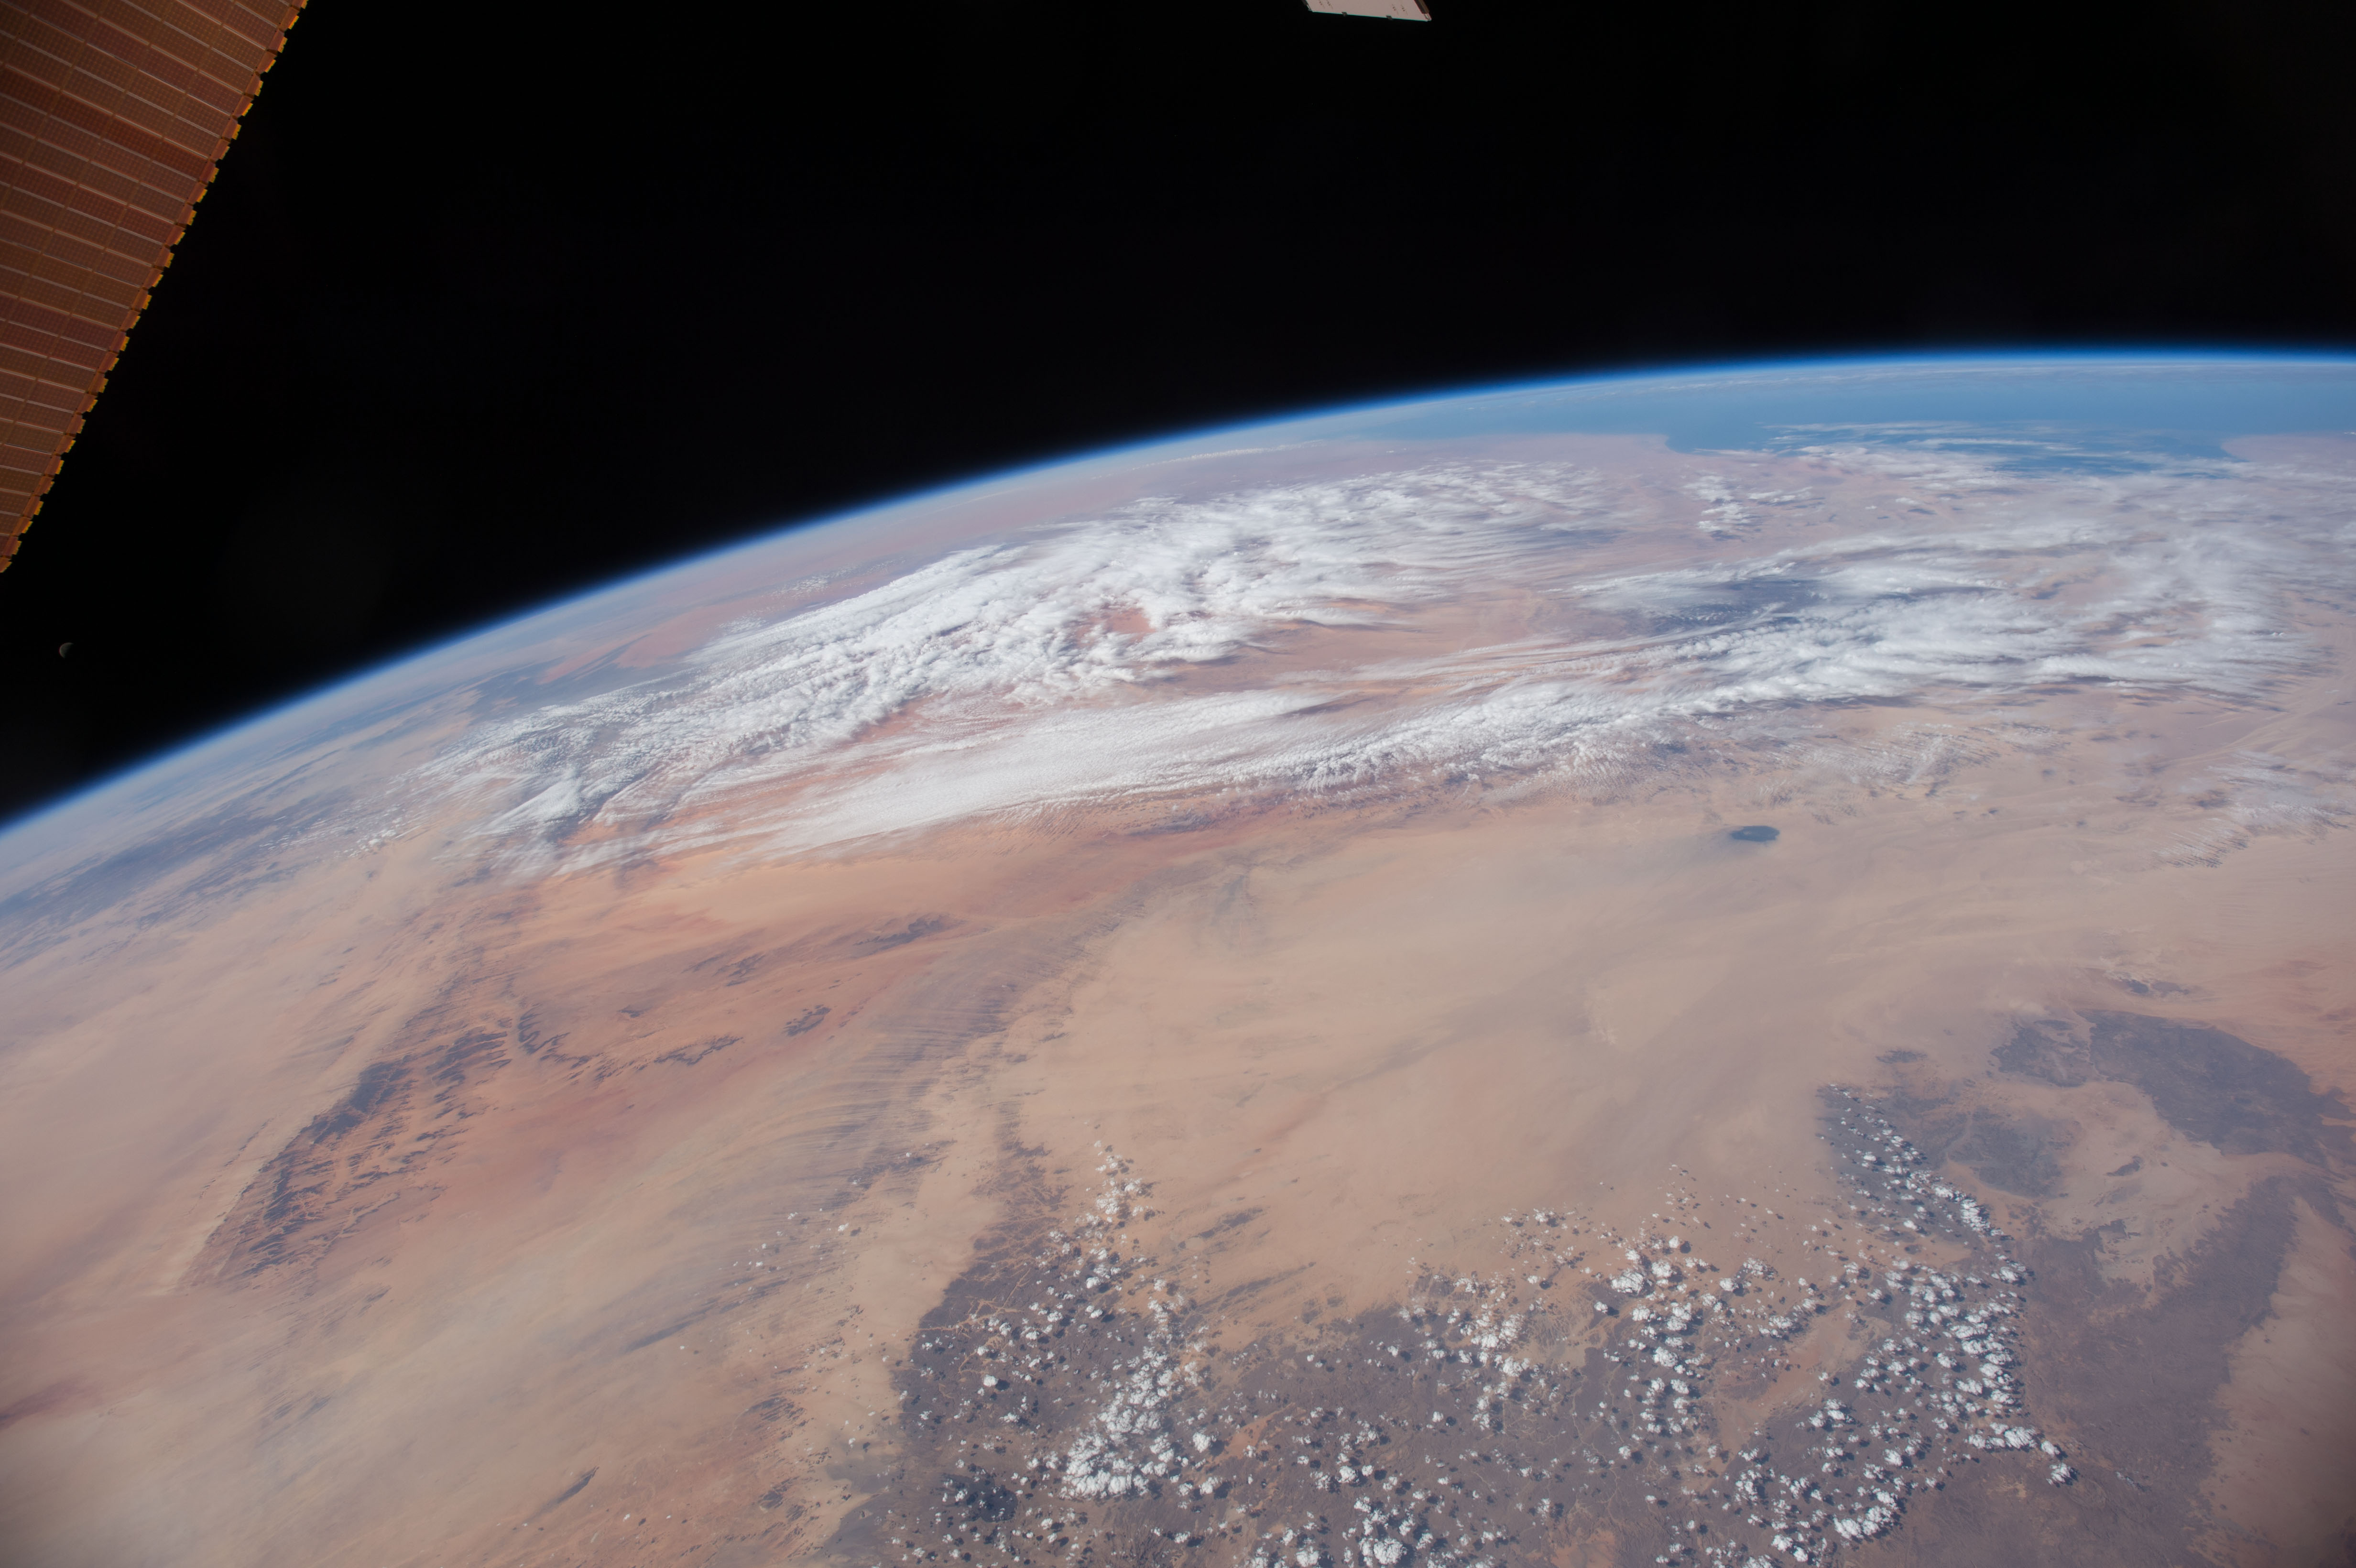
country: LIBYA
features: TIBESTI MTS., TENERE DES., SAHARA DES., JABAL BIN GHUNAYMAH MTS., WAW AN NAMUS VOL., MEDITERRANEAN S., ATMOSPHERIC LIMB
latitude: 23.5
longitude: 16.0
